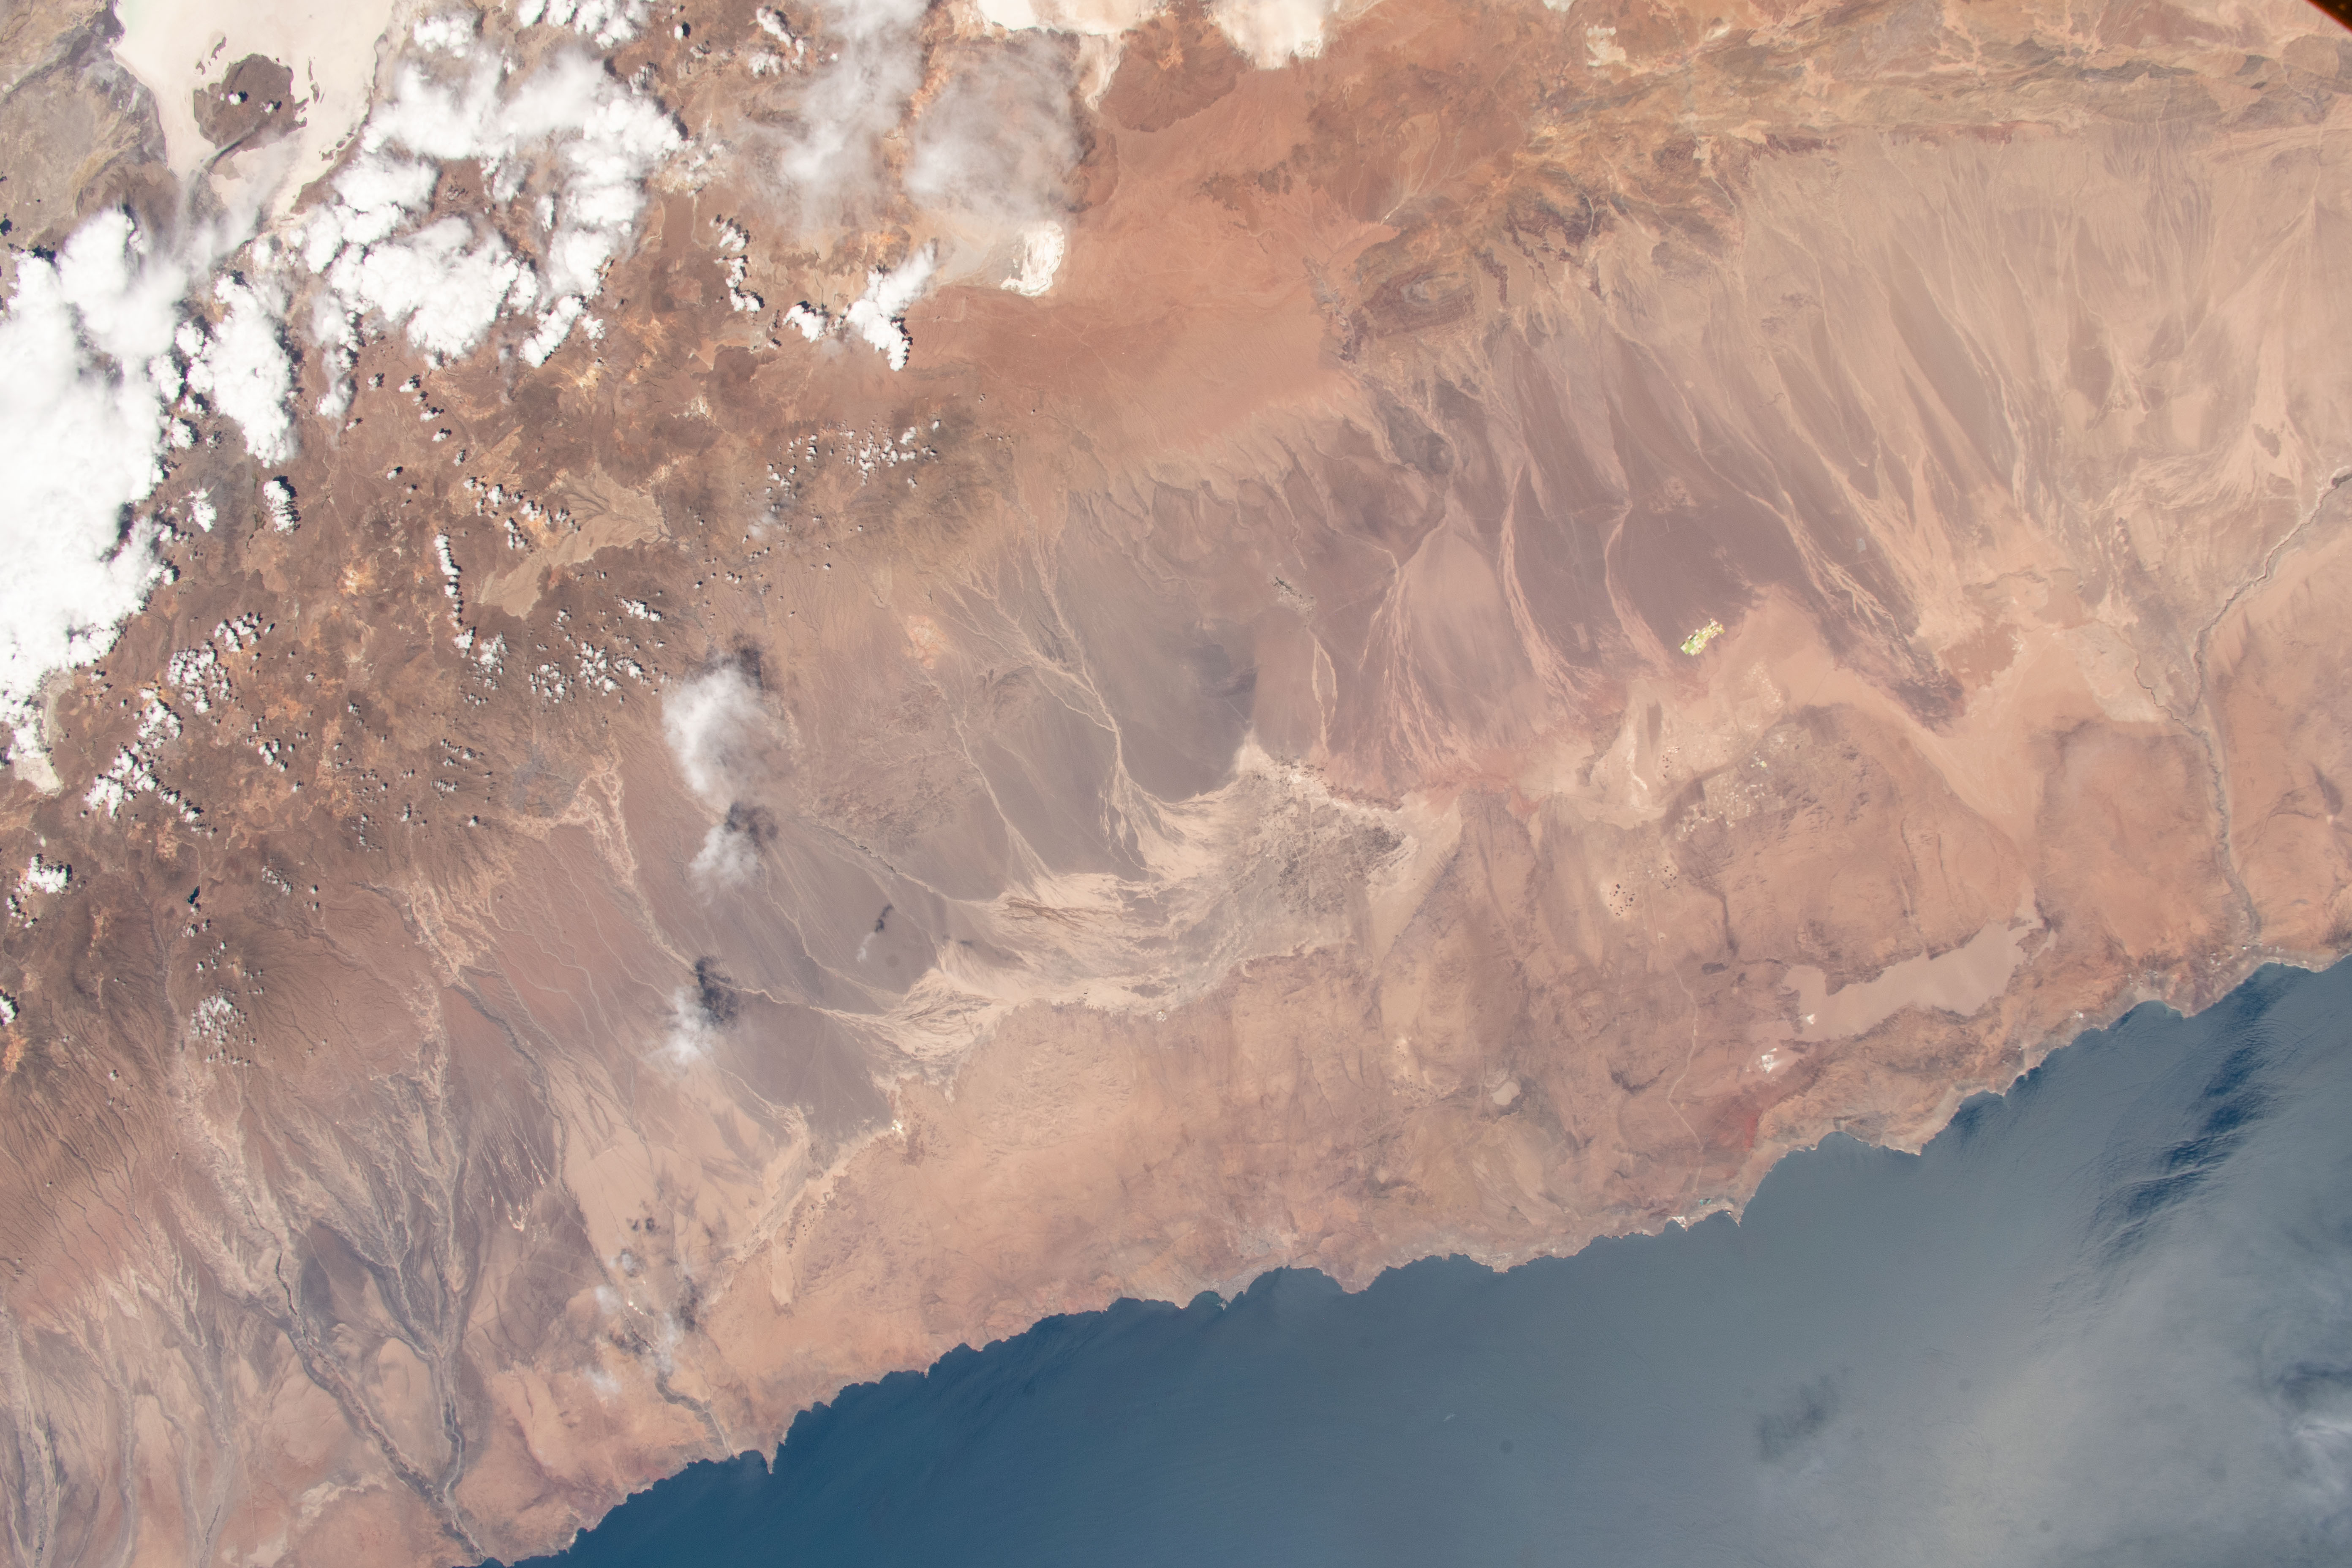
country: CHILE
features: THE ANDES, DESIERTO DE ATACAMA DESERT
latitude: -20.5
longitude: -69.5
